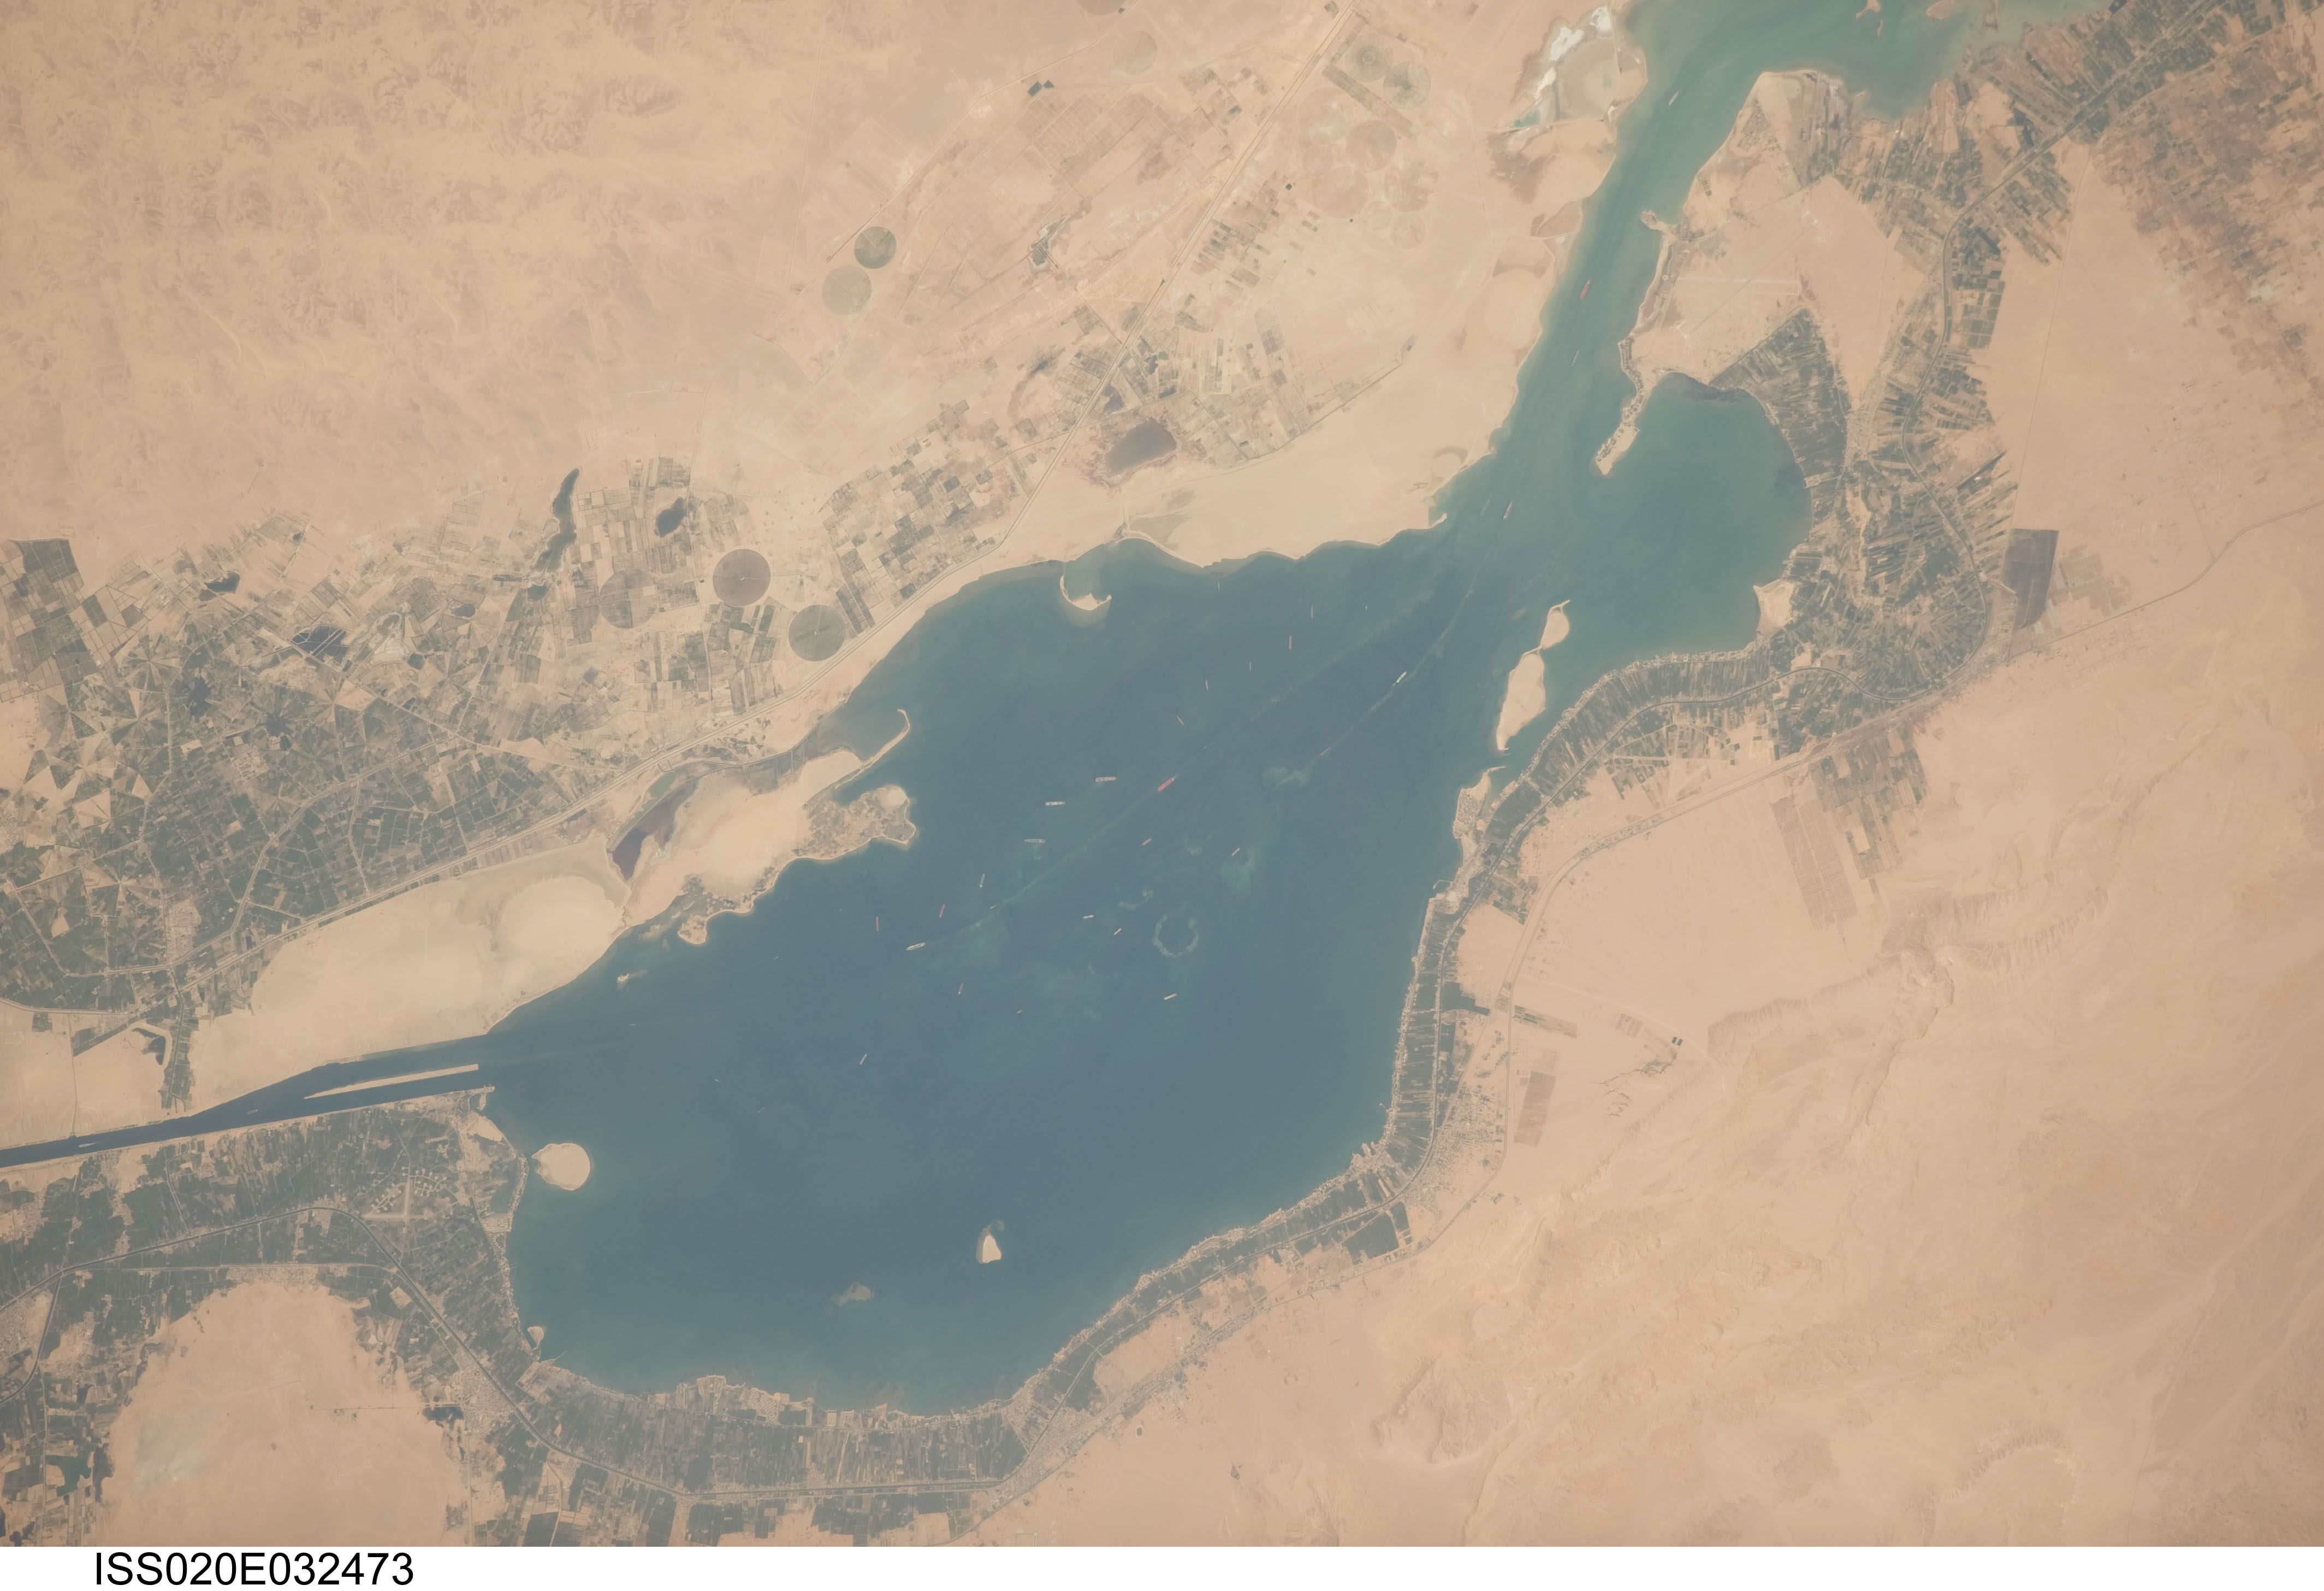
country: EGYPT
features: GREAT BITTER LAKE,SUEZ CANAL
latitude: 30.3
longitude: 32.4
